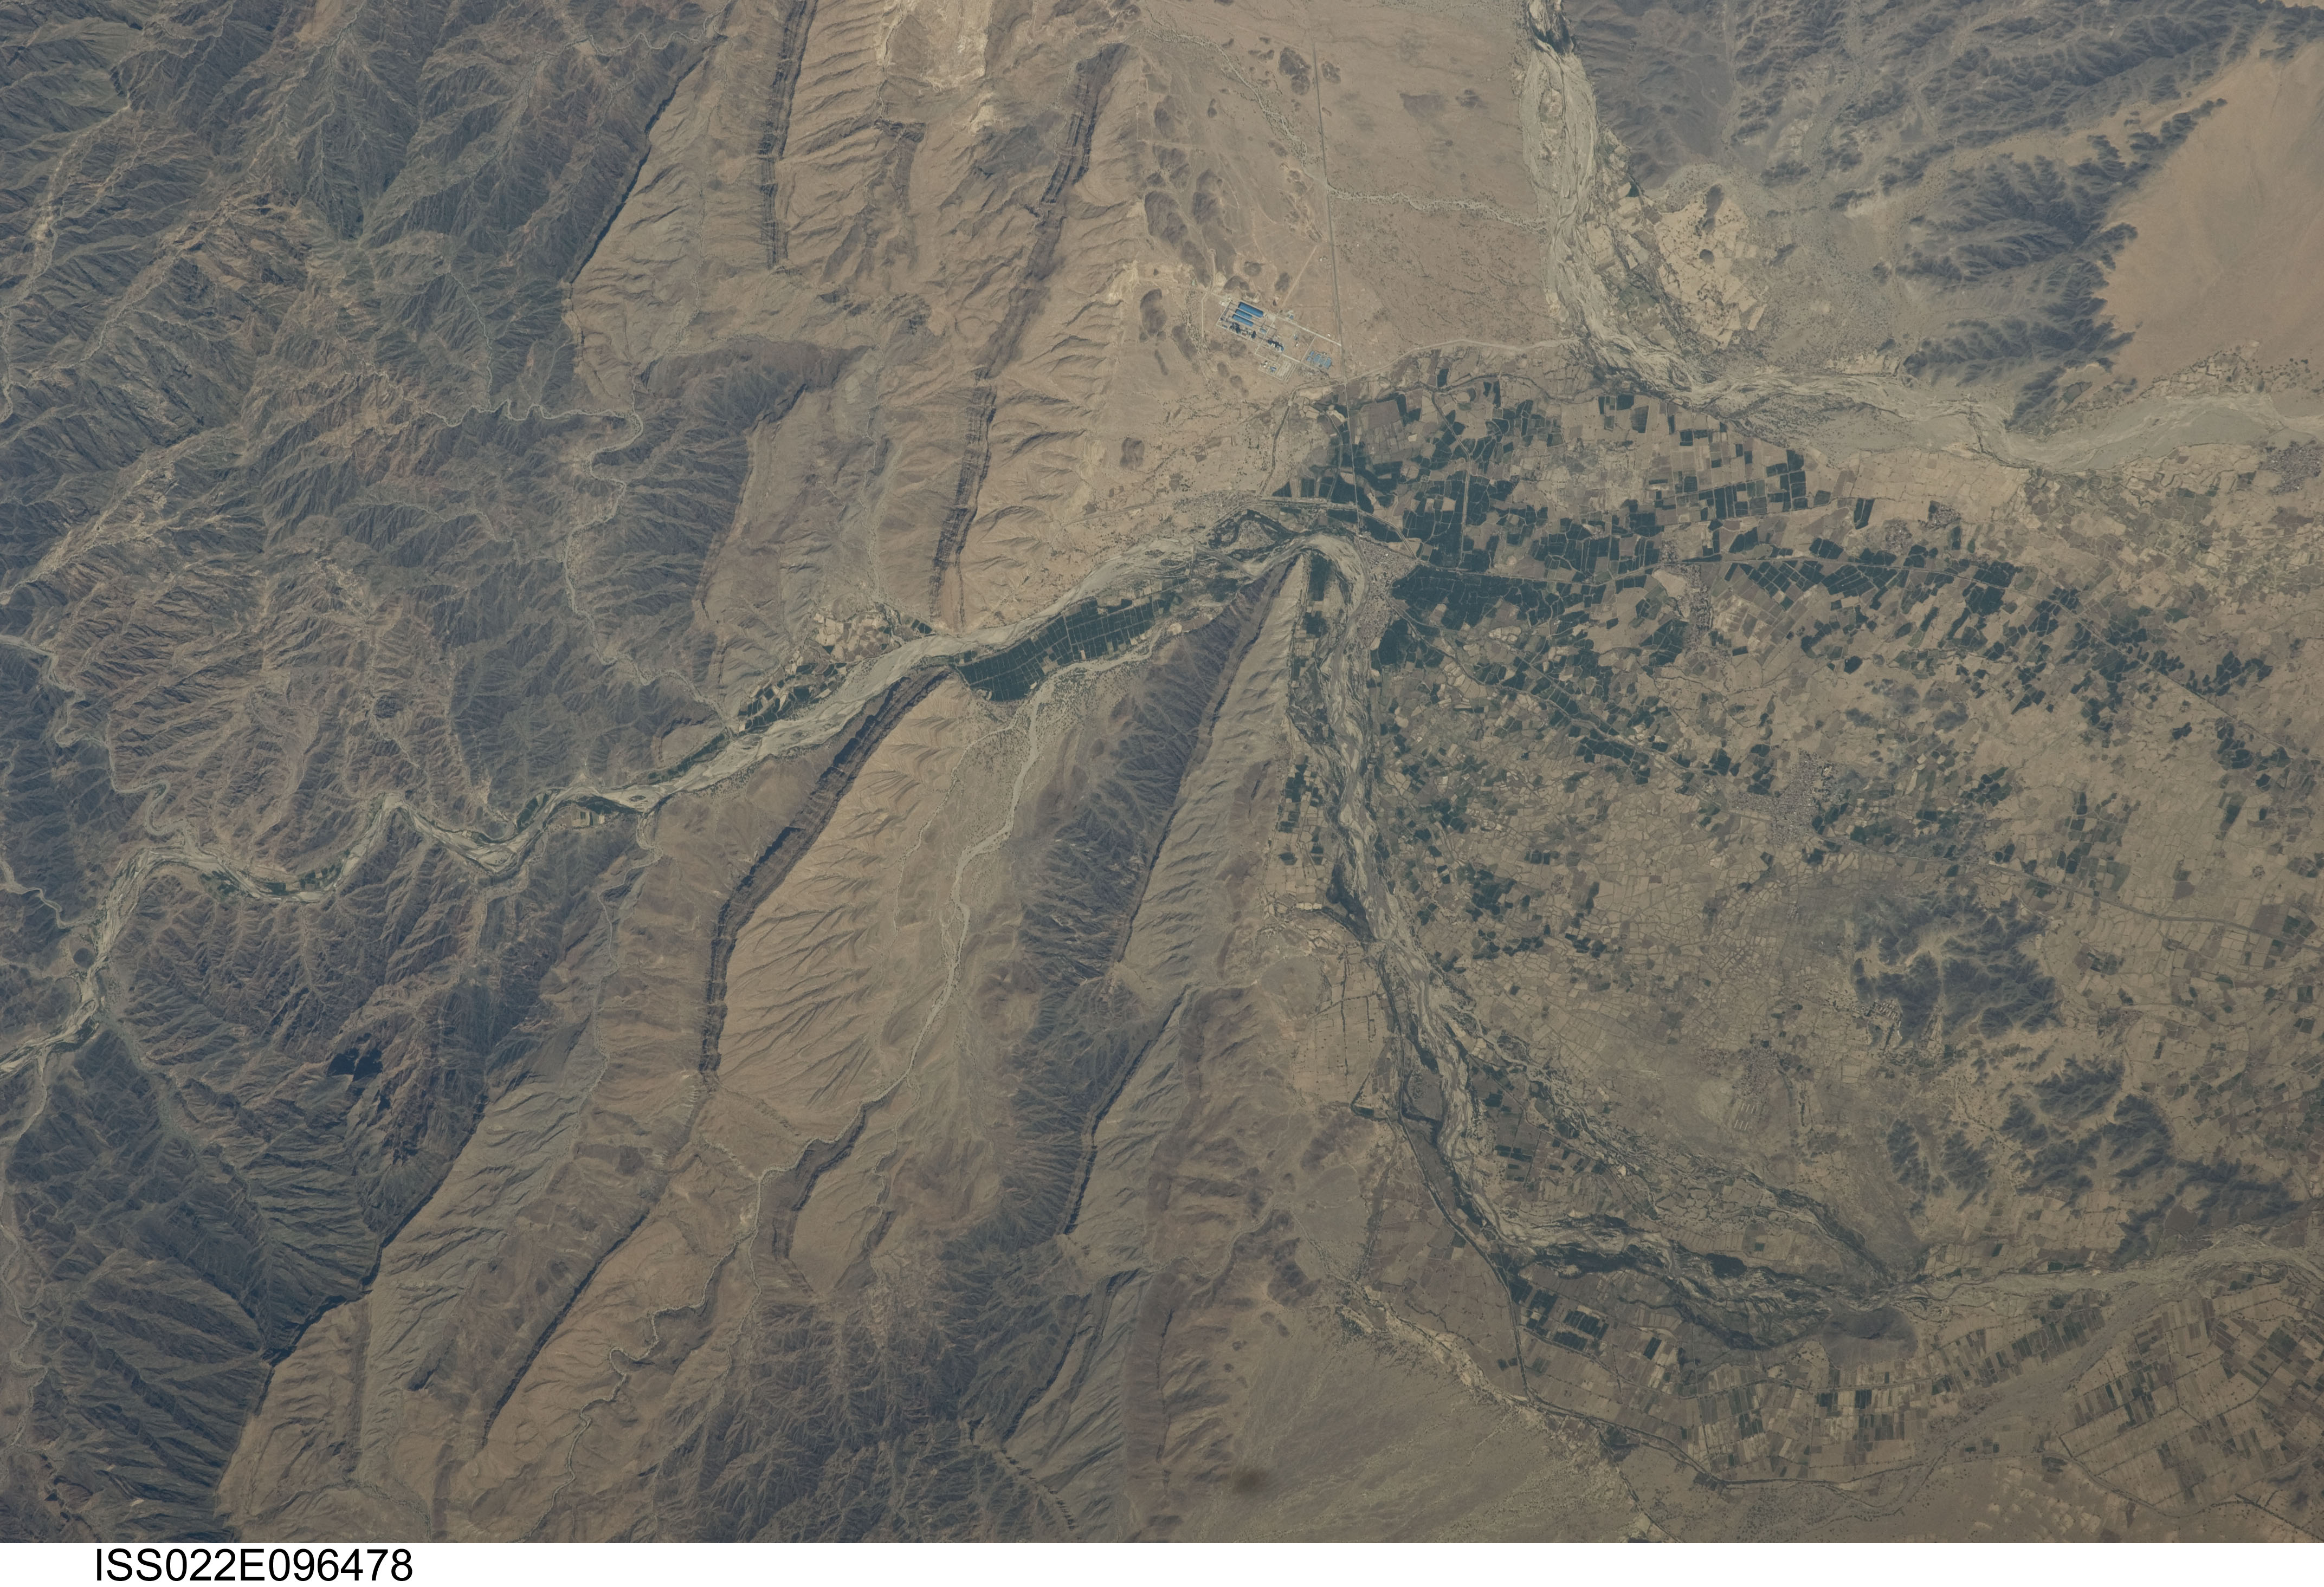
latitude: 13.4
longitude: 45.3
